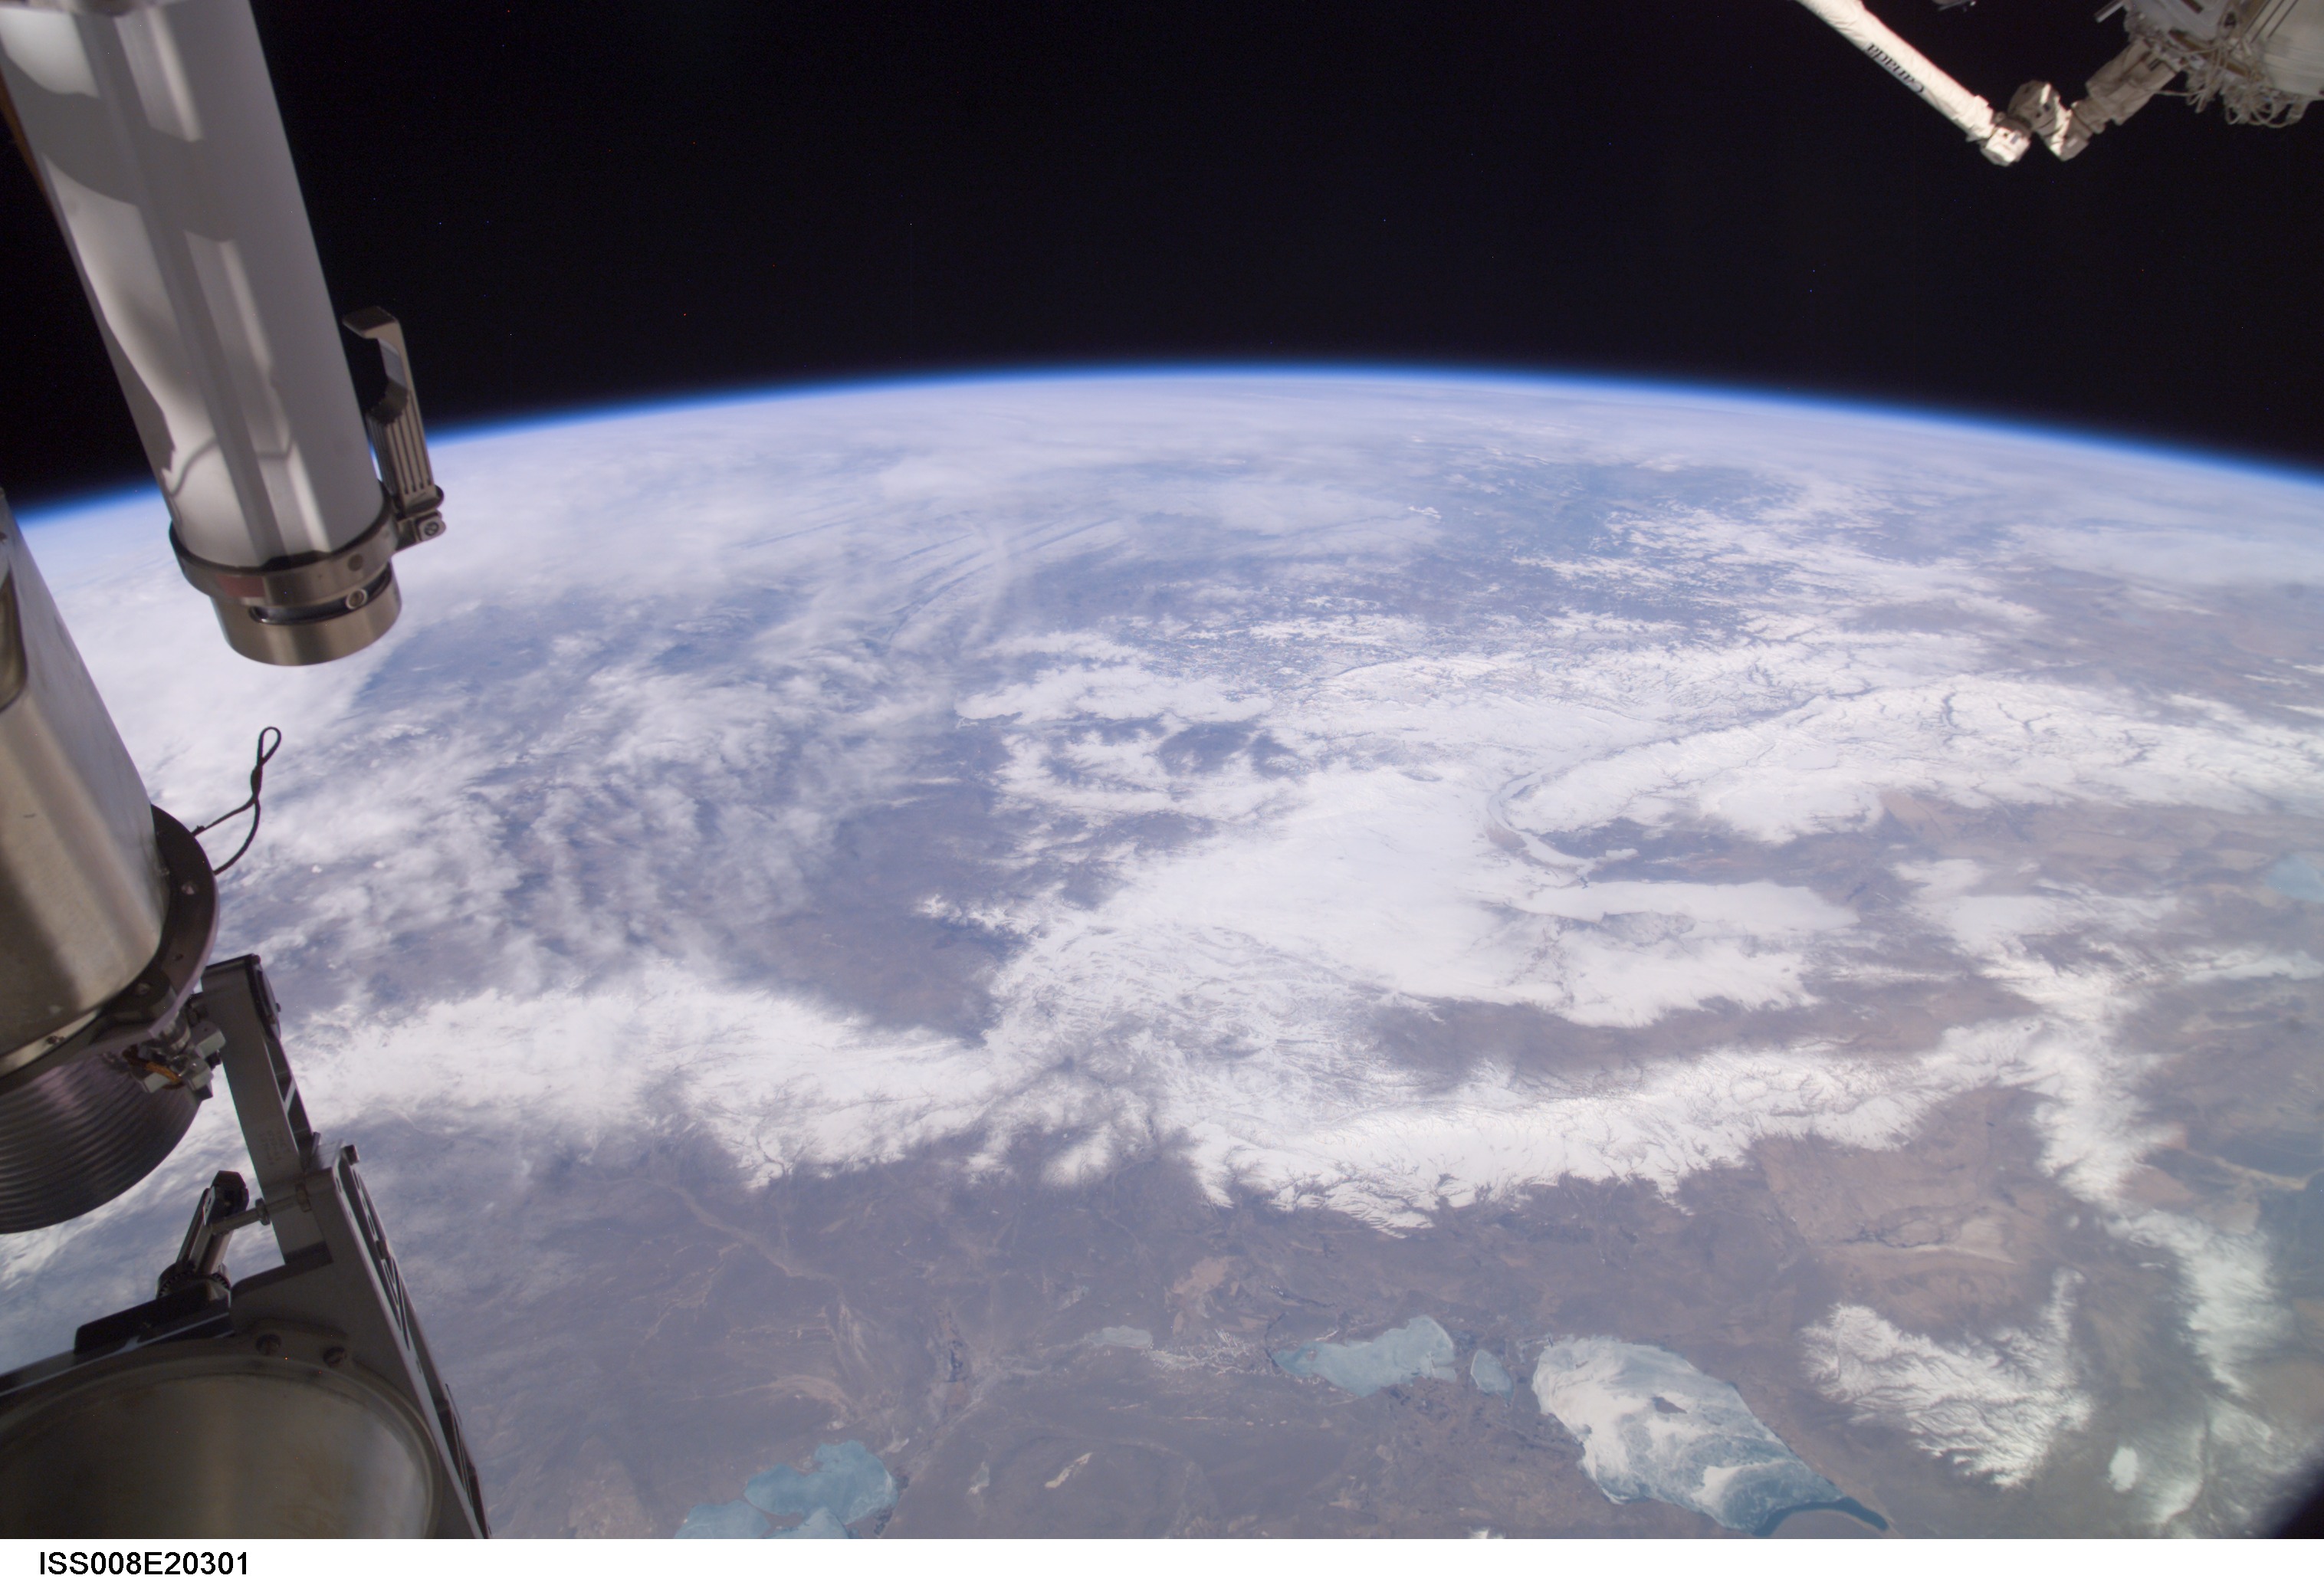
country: KAZAKHSTAN
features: C
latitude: 49.5
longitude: 81.5
